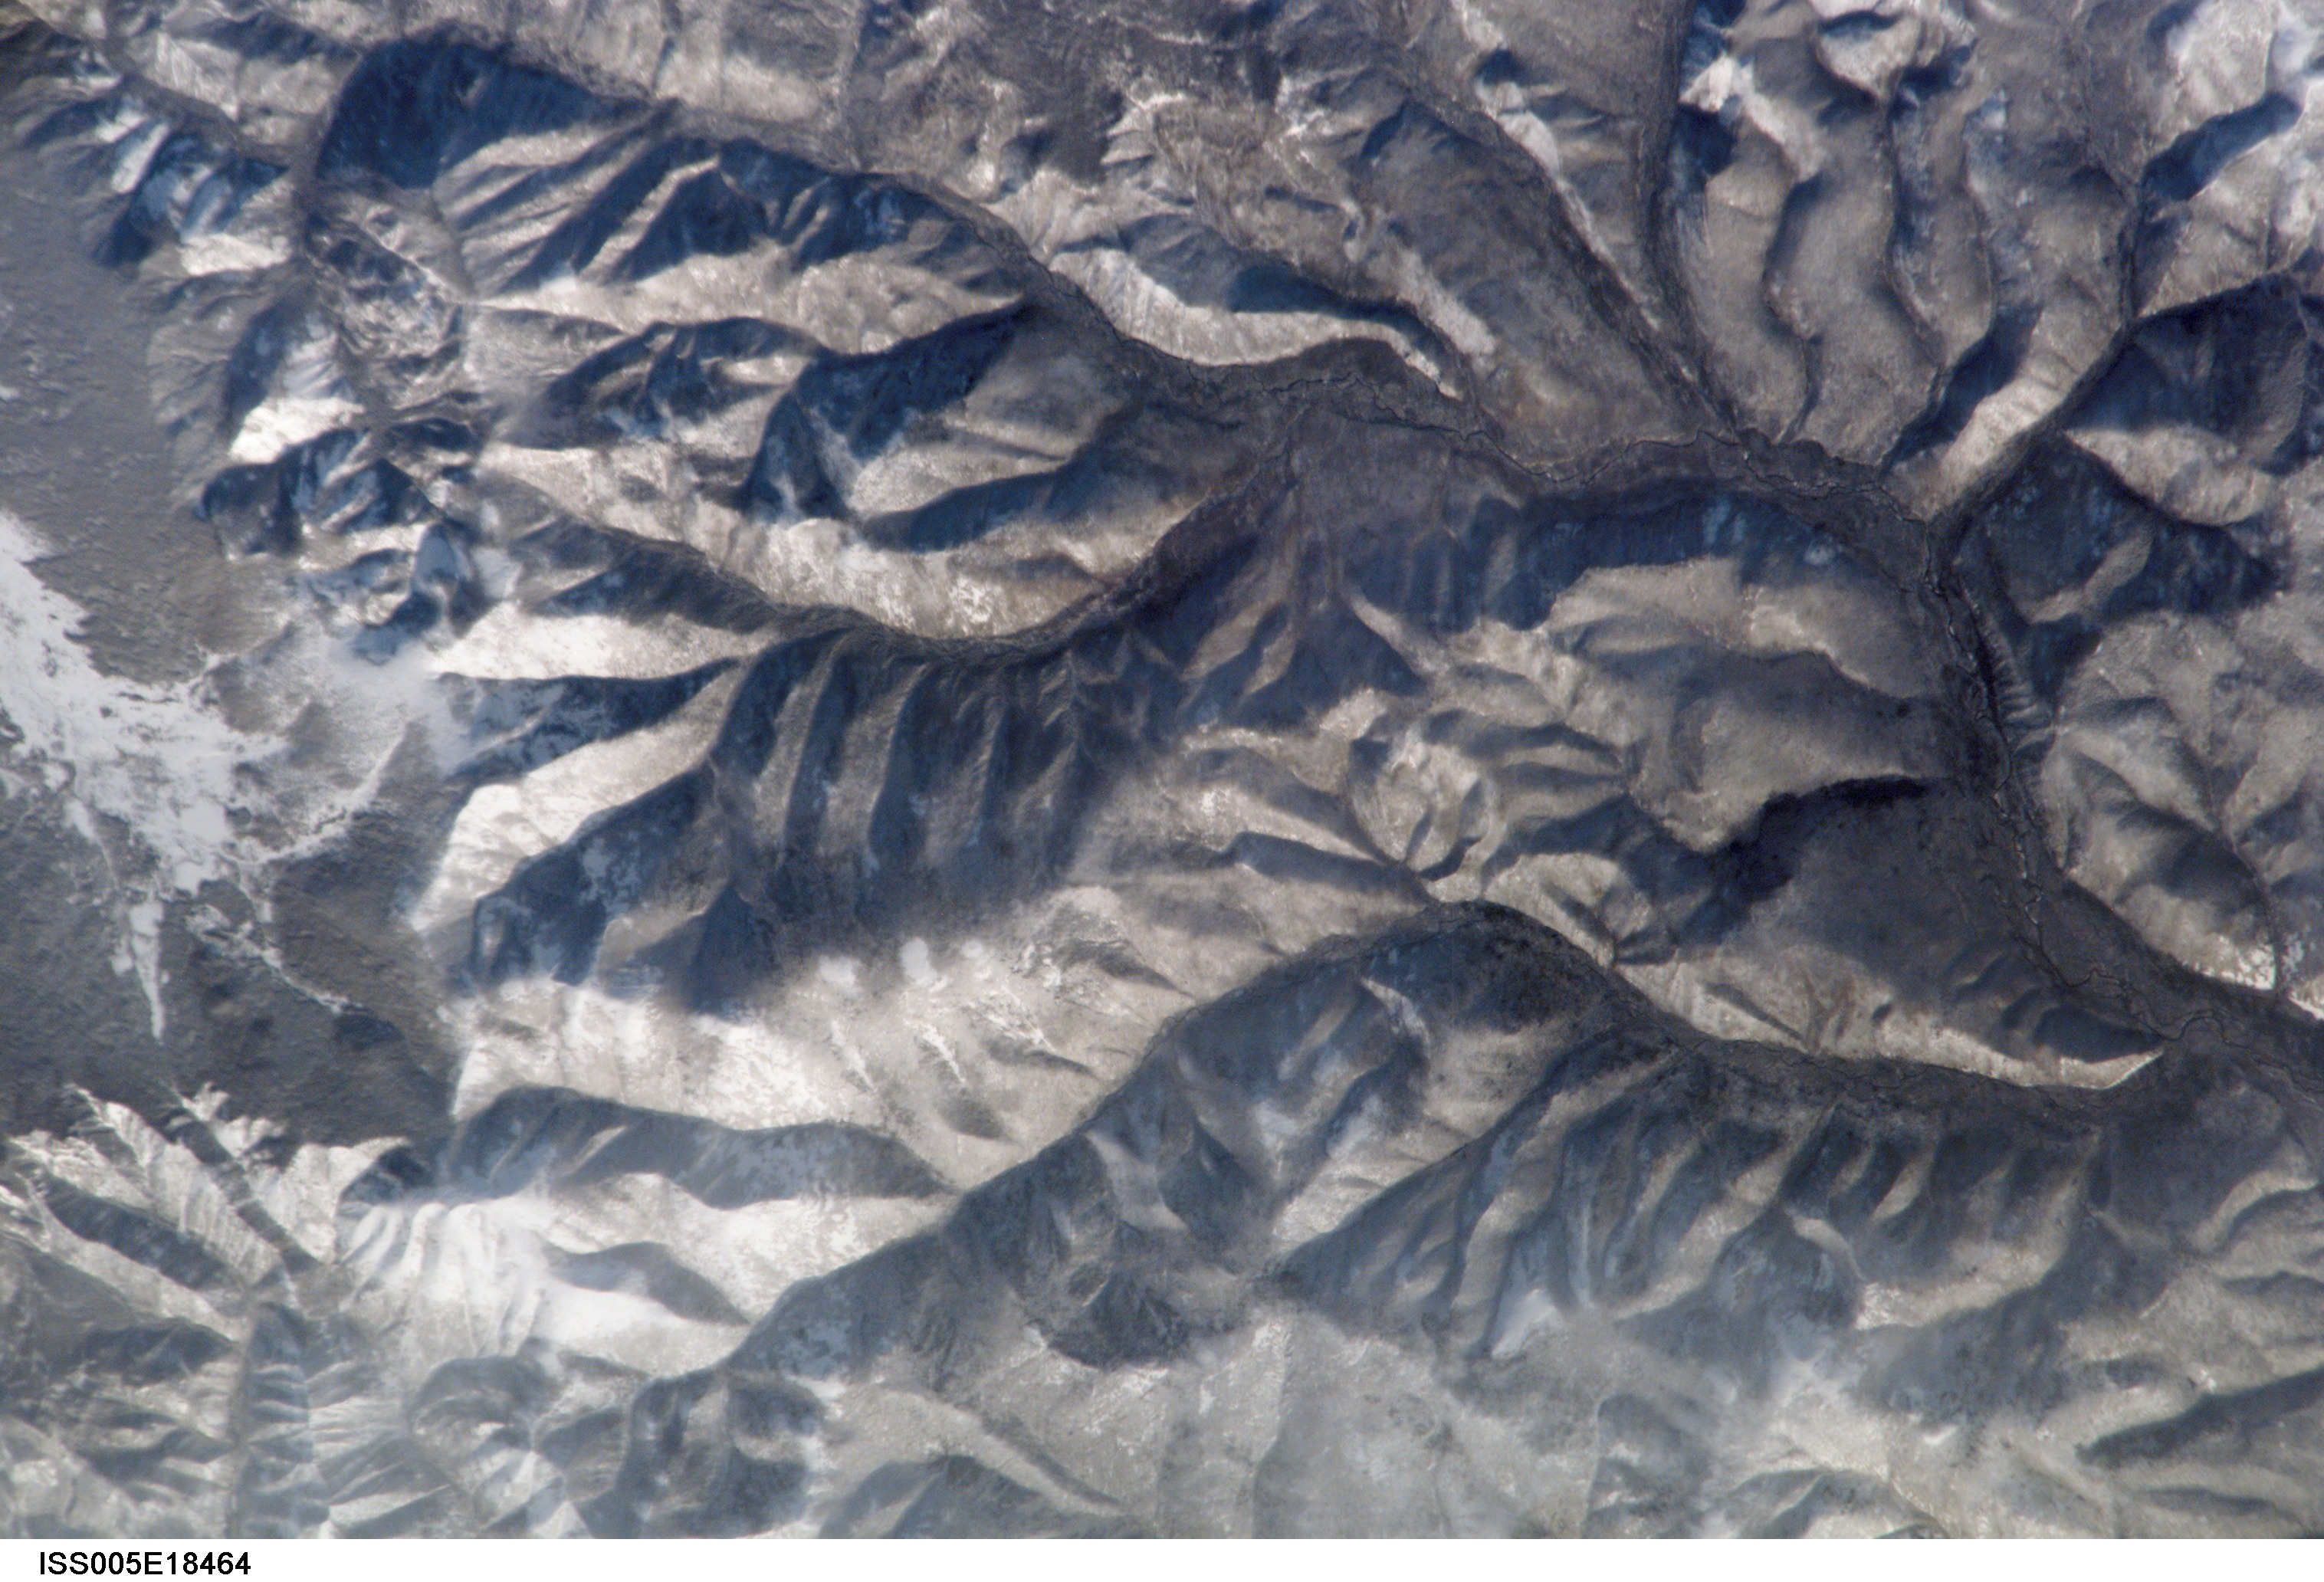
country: RUSSIAN FEDERATION
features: MOUNTAINOUS TERRAIN
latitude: 46.6
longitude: 137.8
